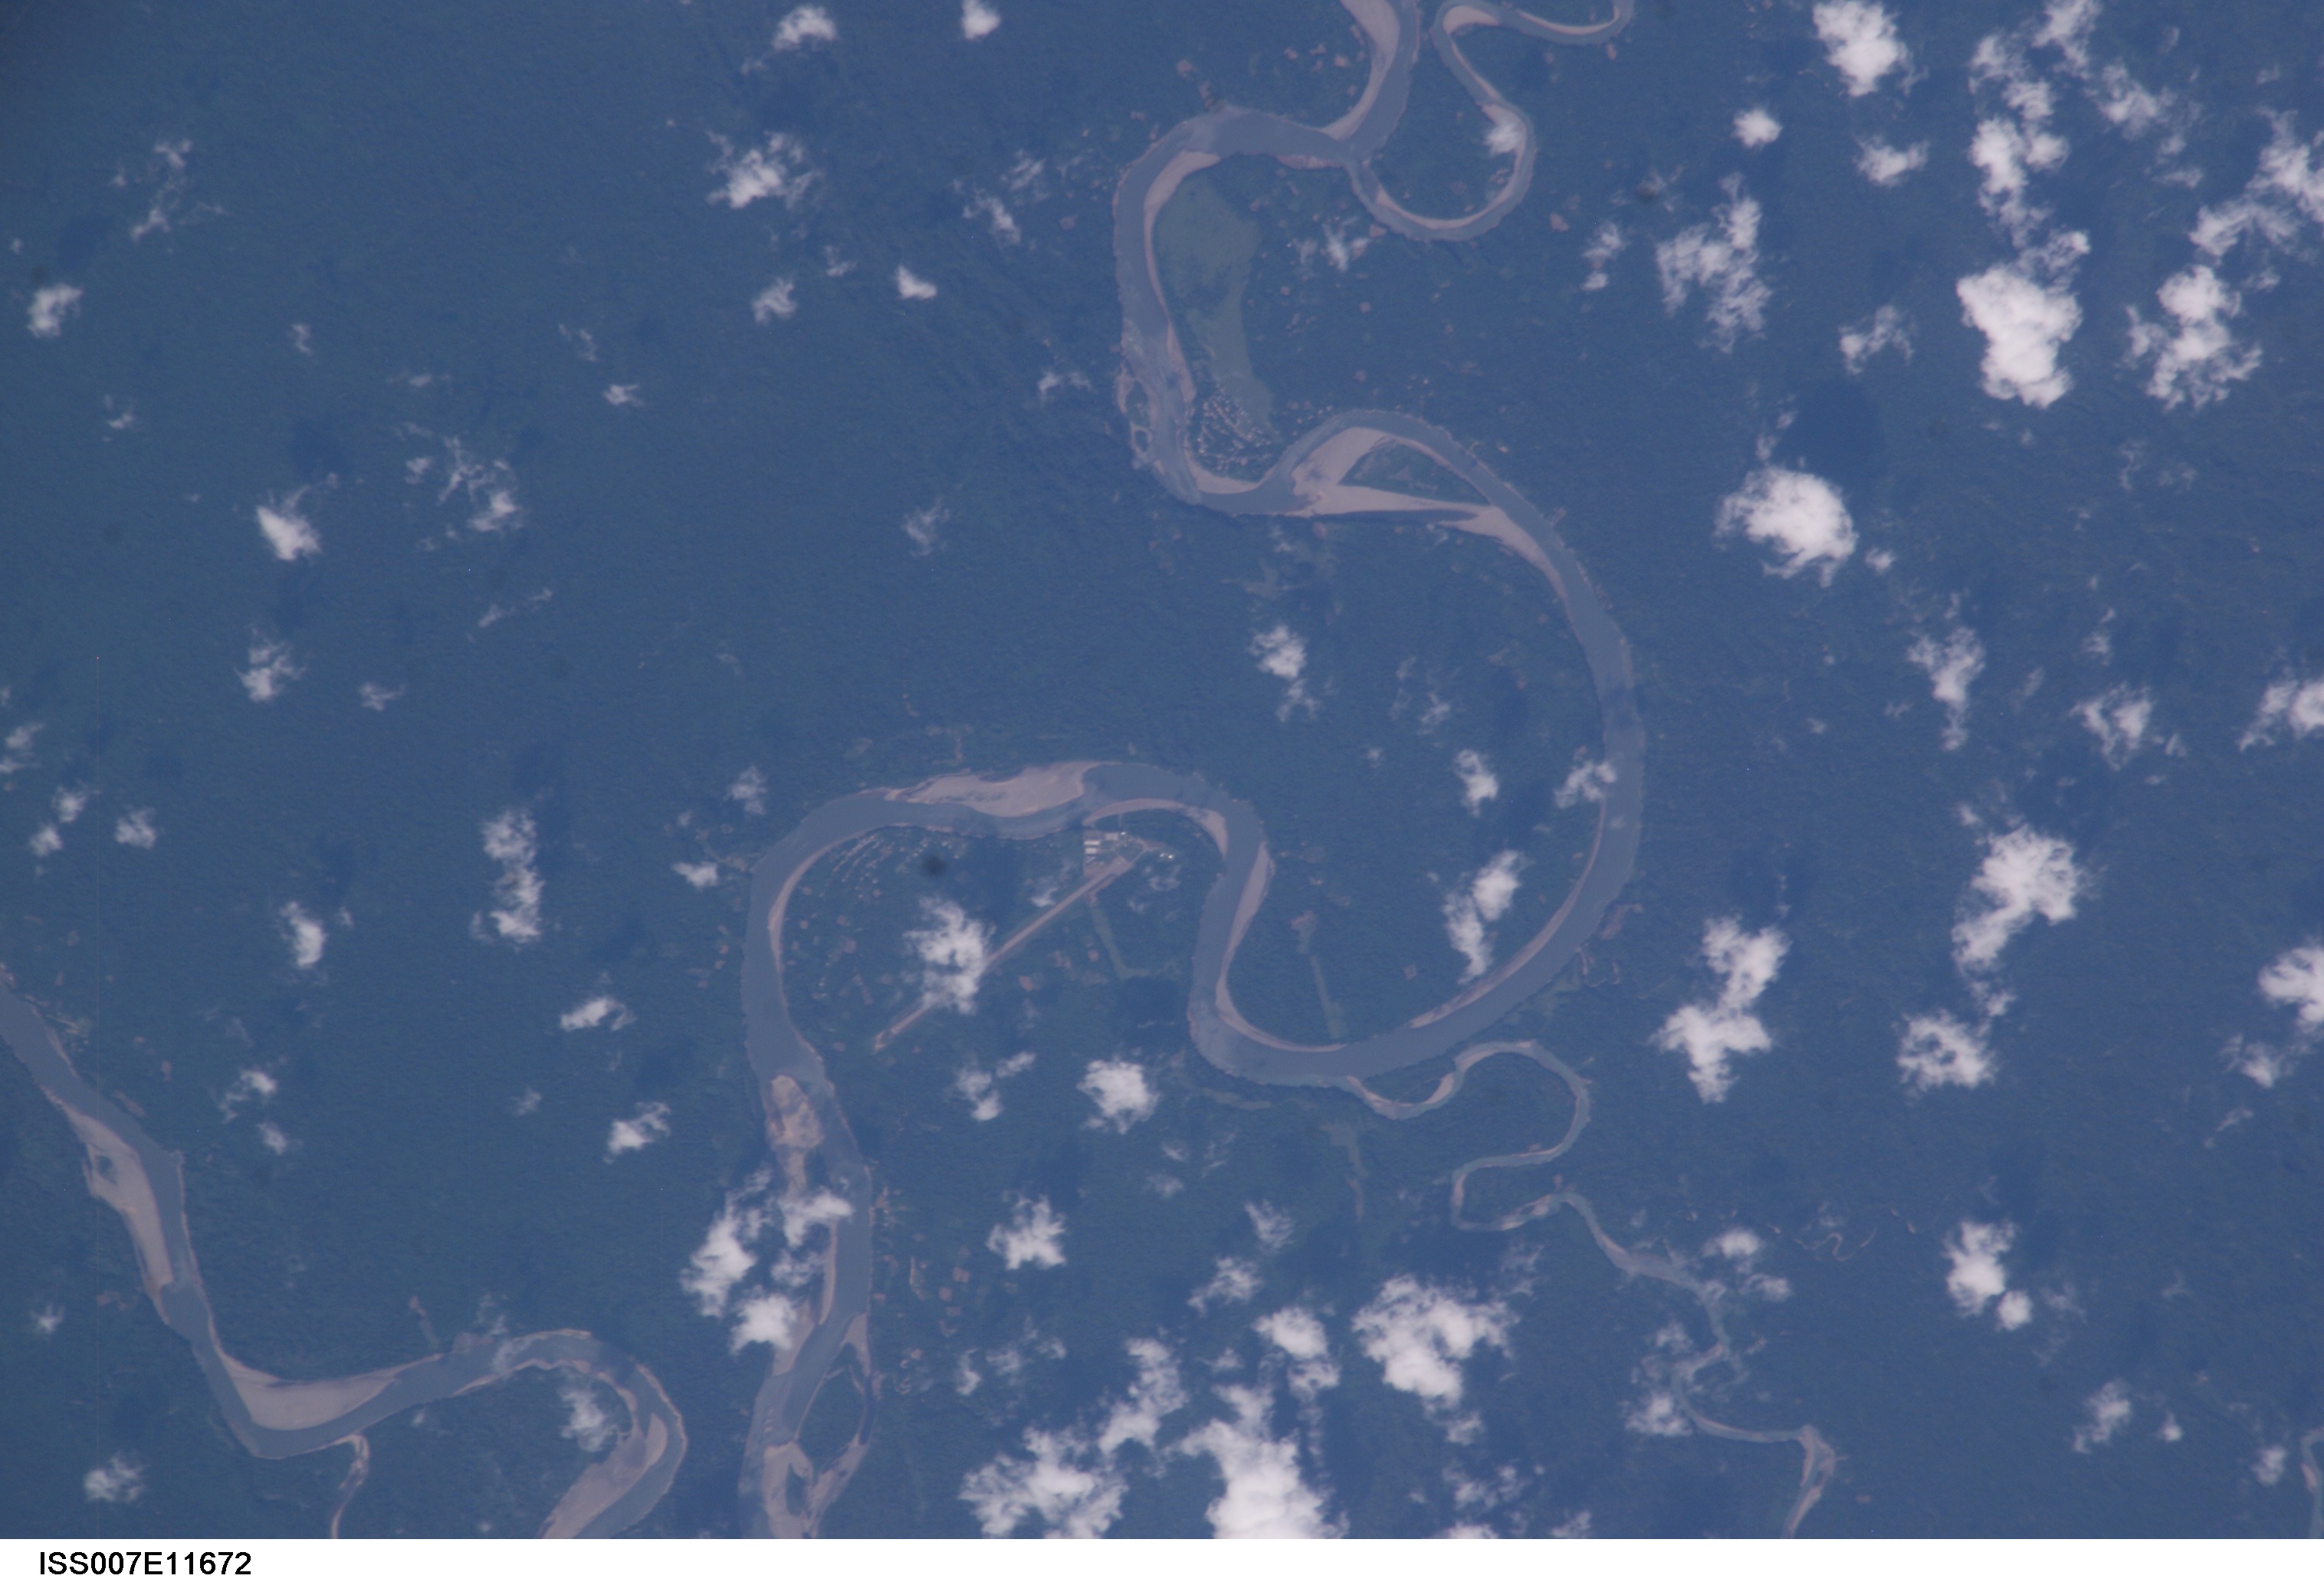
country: PERU
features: RIO URUBAMBA, TRIBUTARY, FOREST
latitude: -11.5
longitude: -73.1
